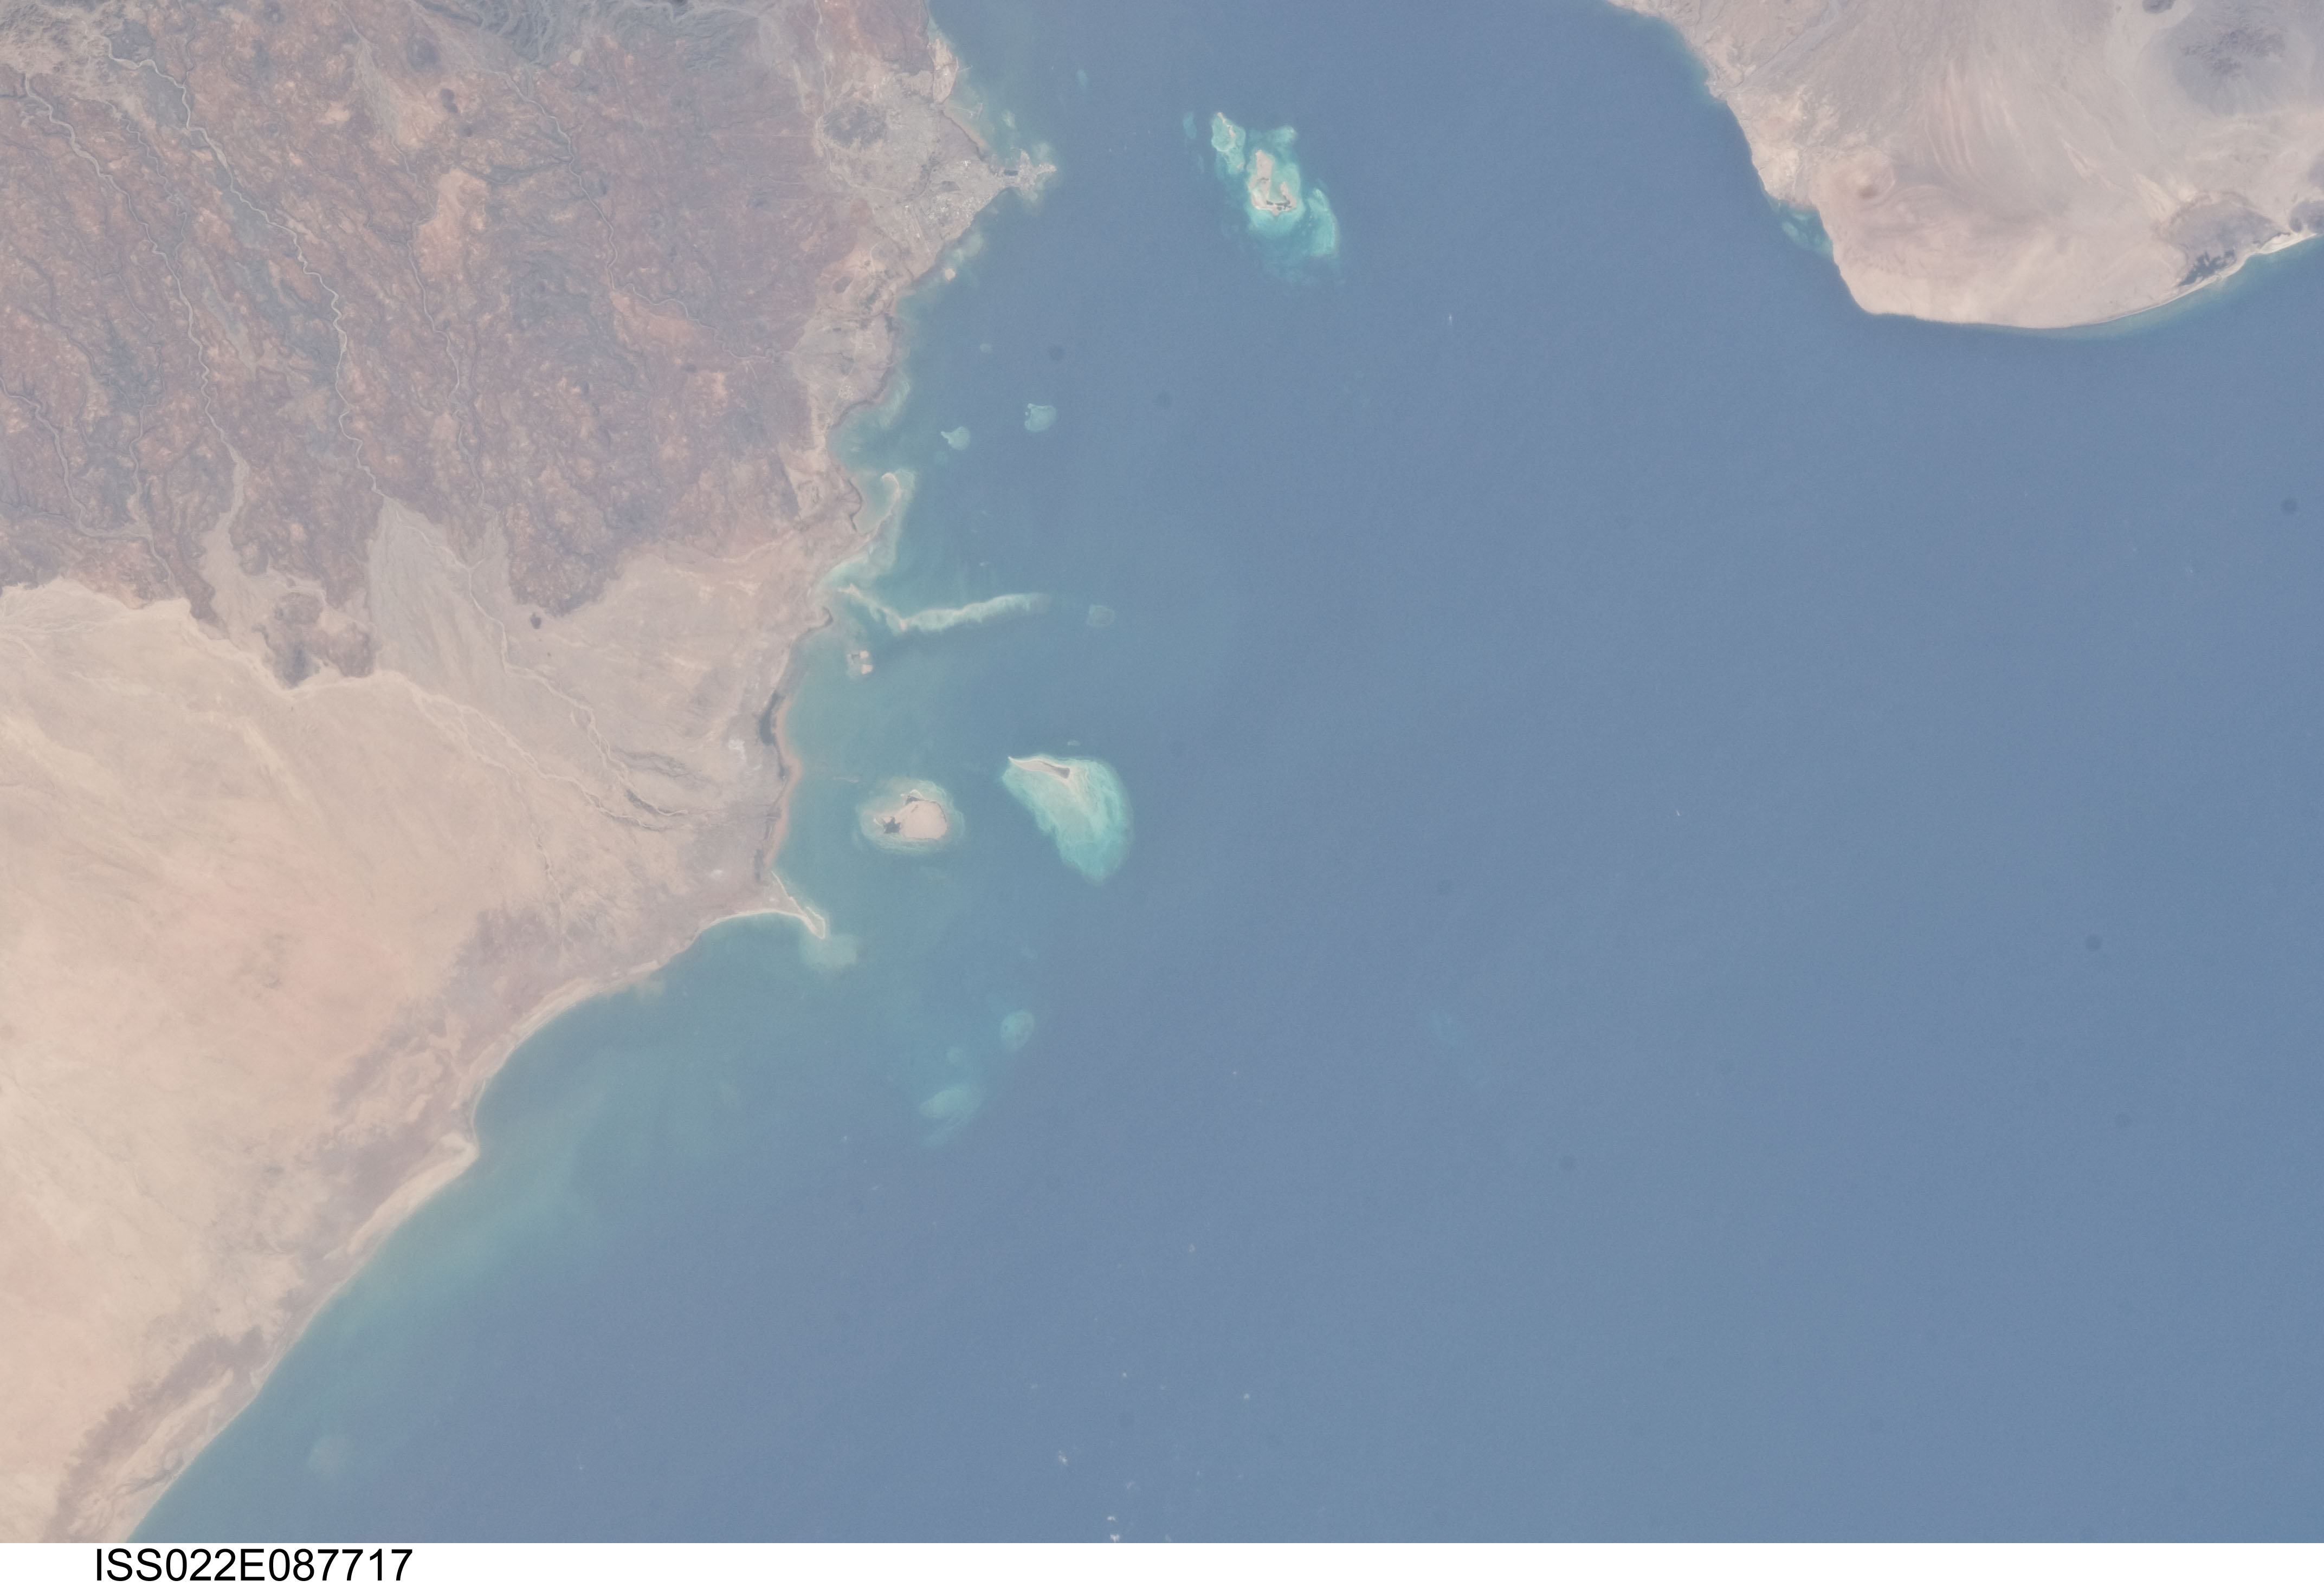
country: SOMALIA
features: GULF OF TADJOURA, MOUCHA ISLAND, DJIBOUTI, REEFS, RUGGED DRAINAGE
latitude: 11.5
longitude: 43.5
